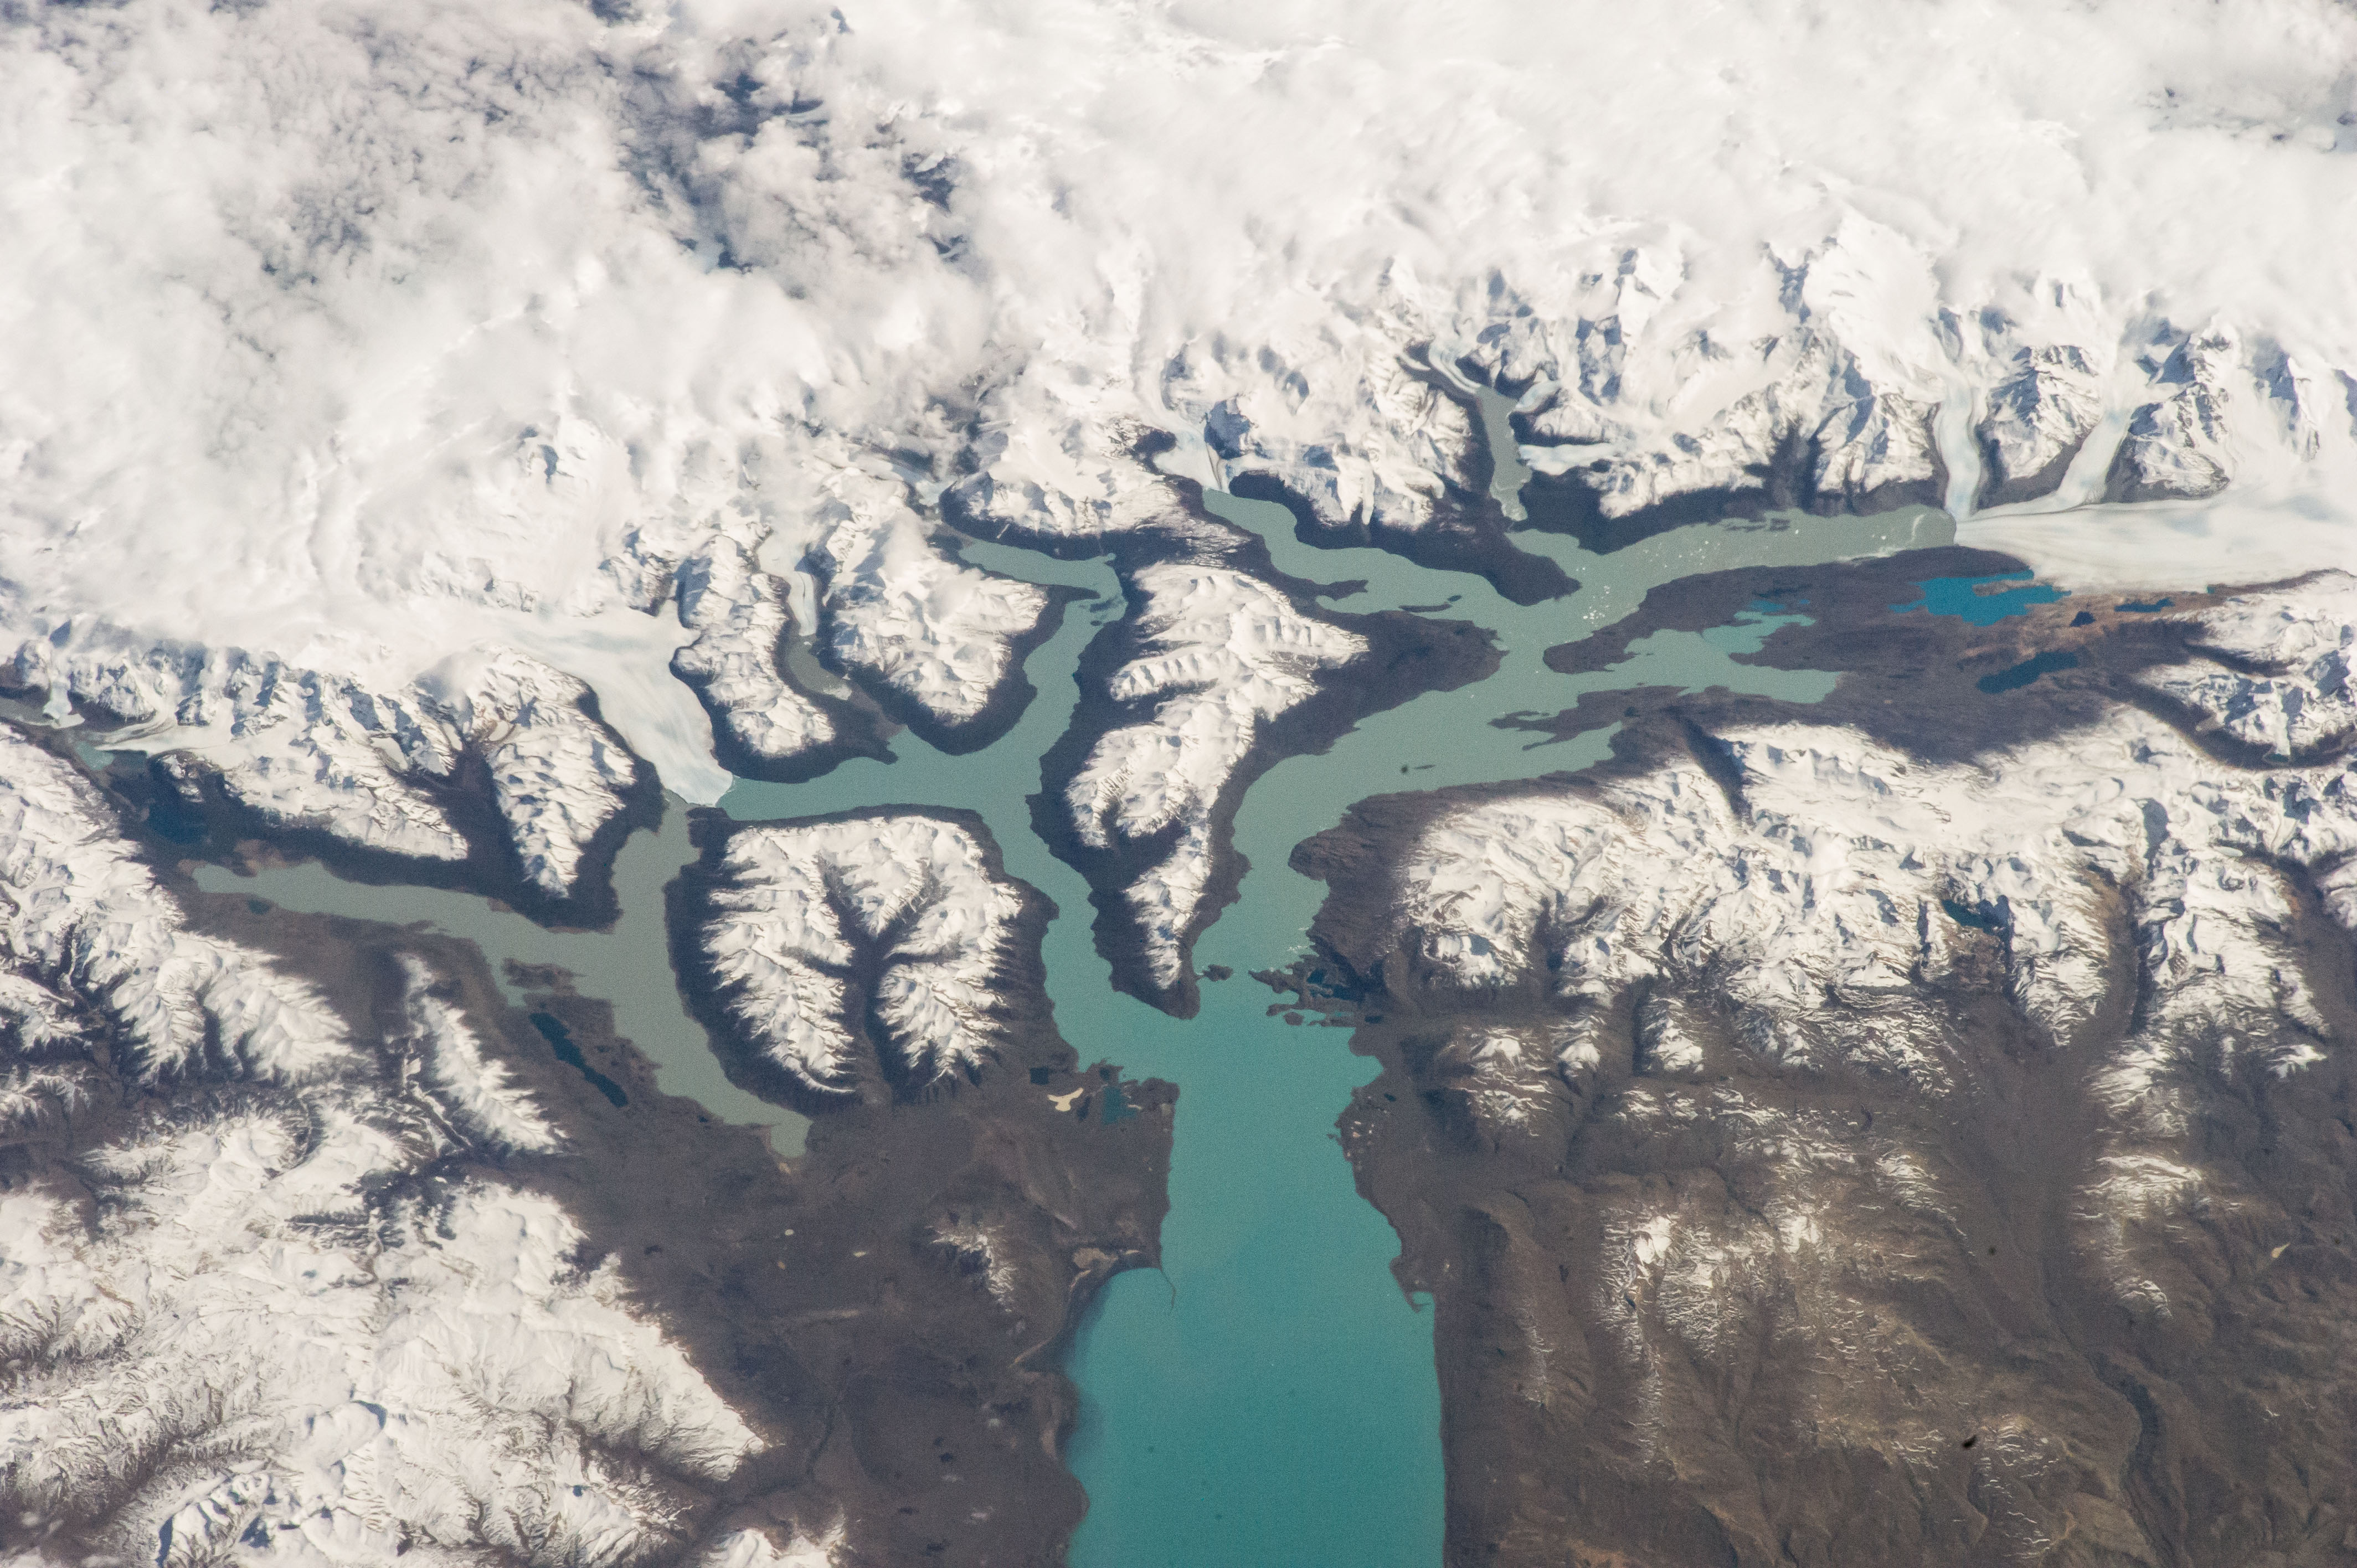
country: ARGENTINA
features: ARGENTINO L., S. ANDES
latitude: -50.3
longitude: -73.1
